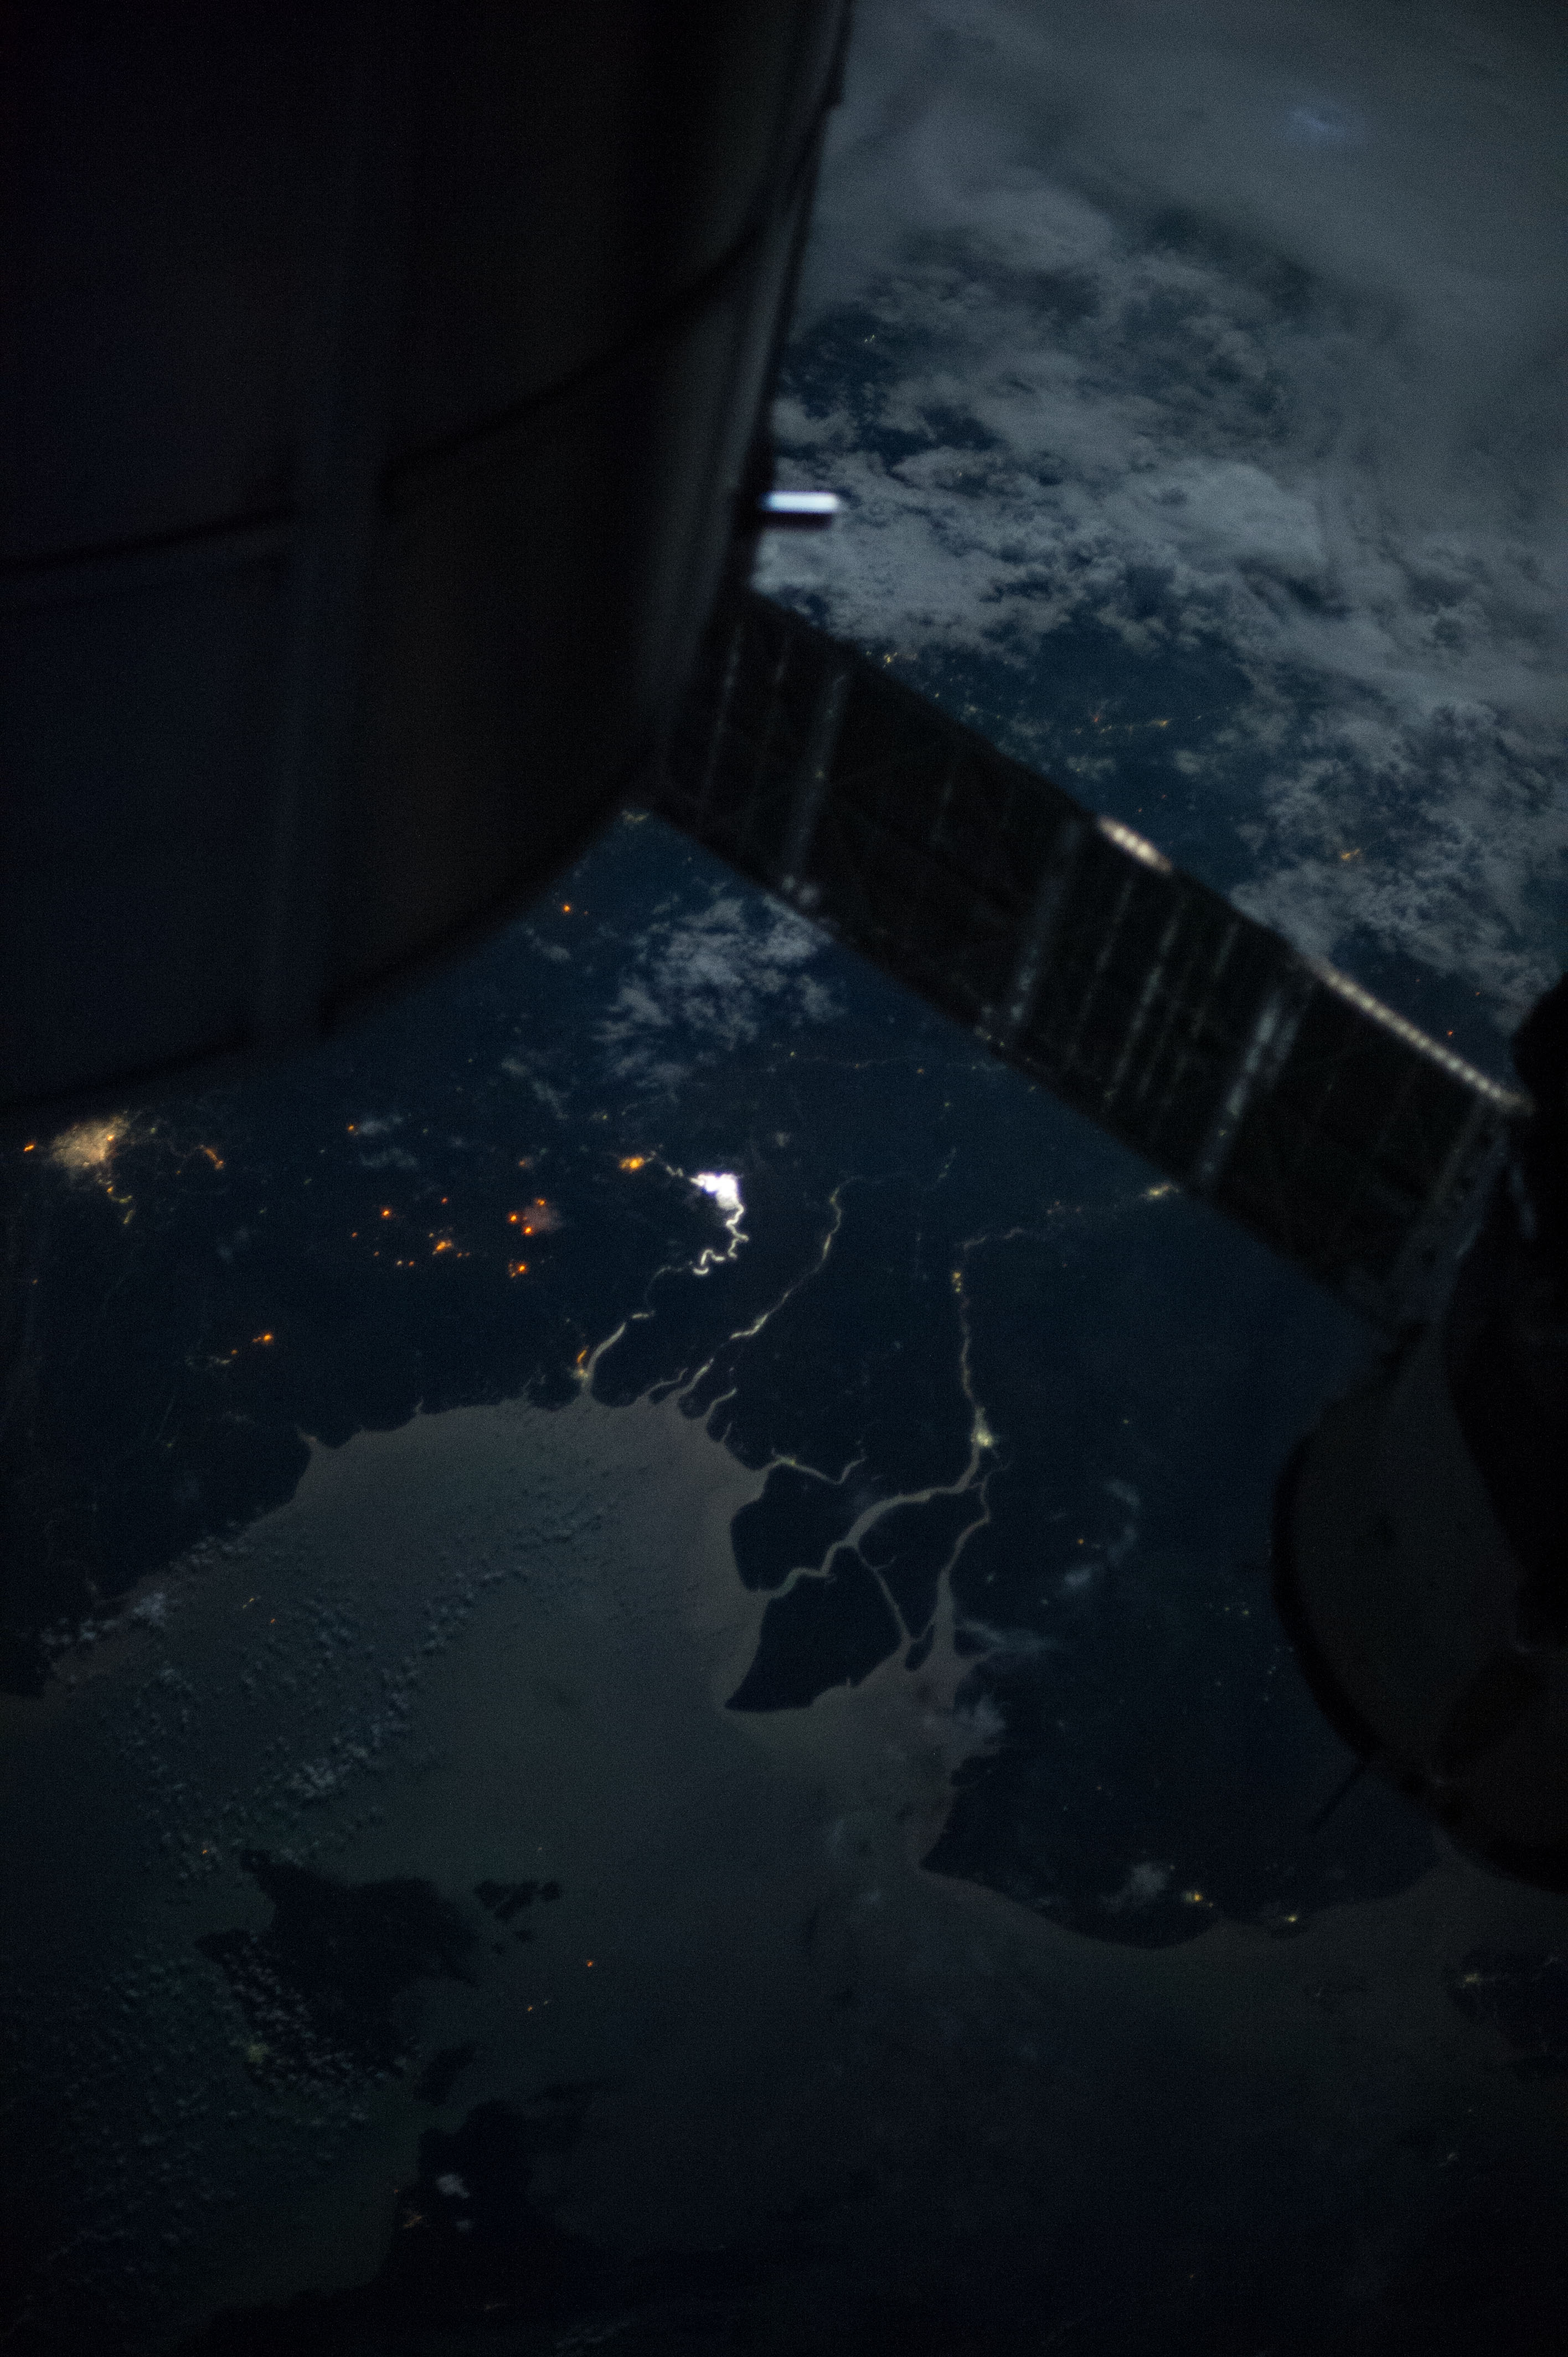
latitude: -1.4
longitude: 108.4
